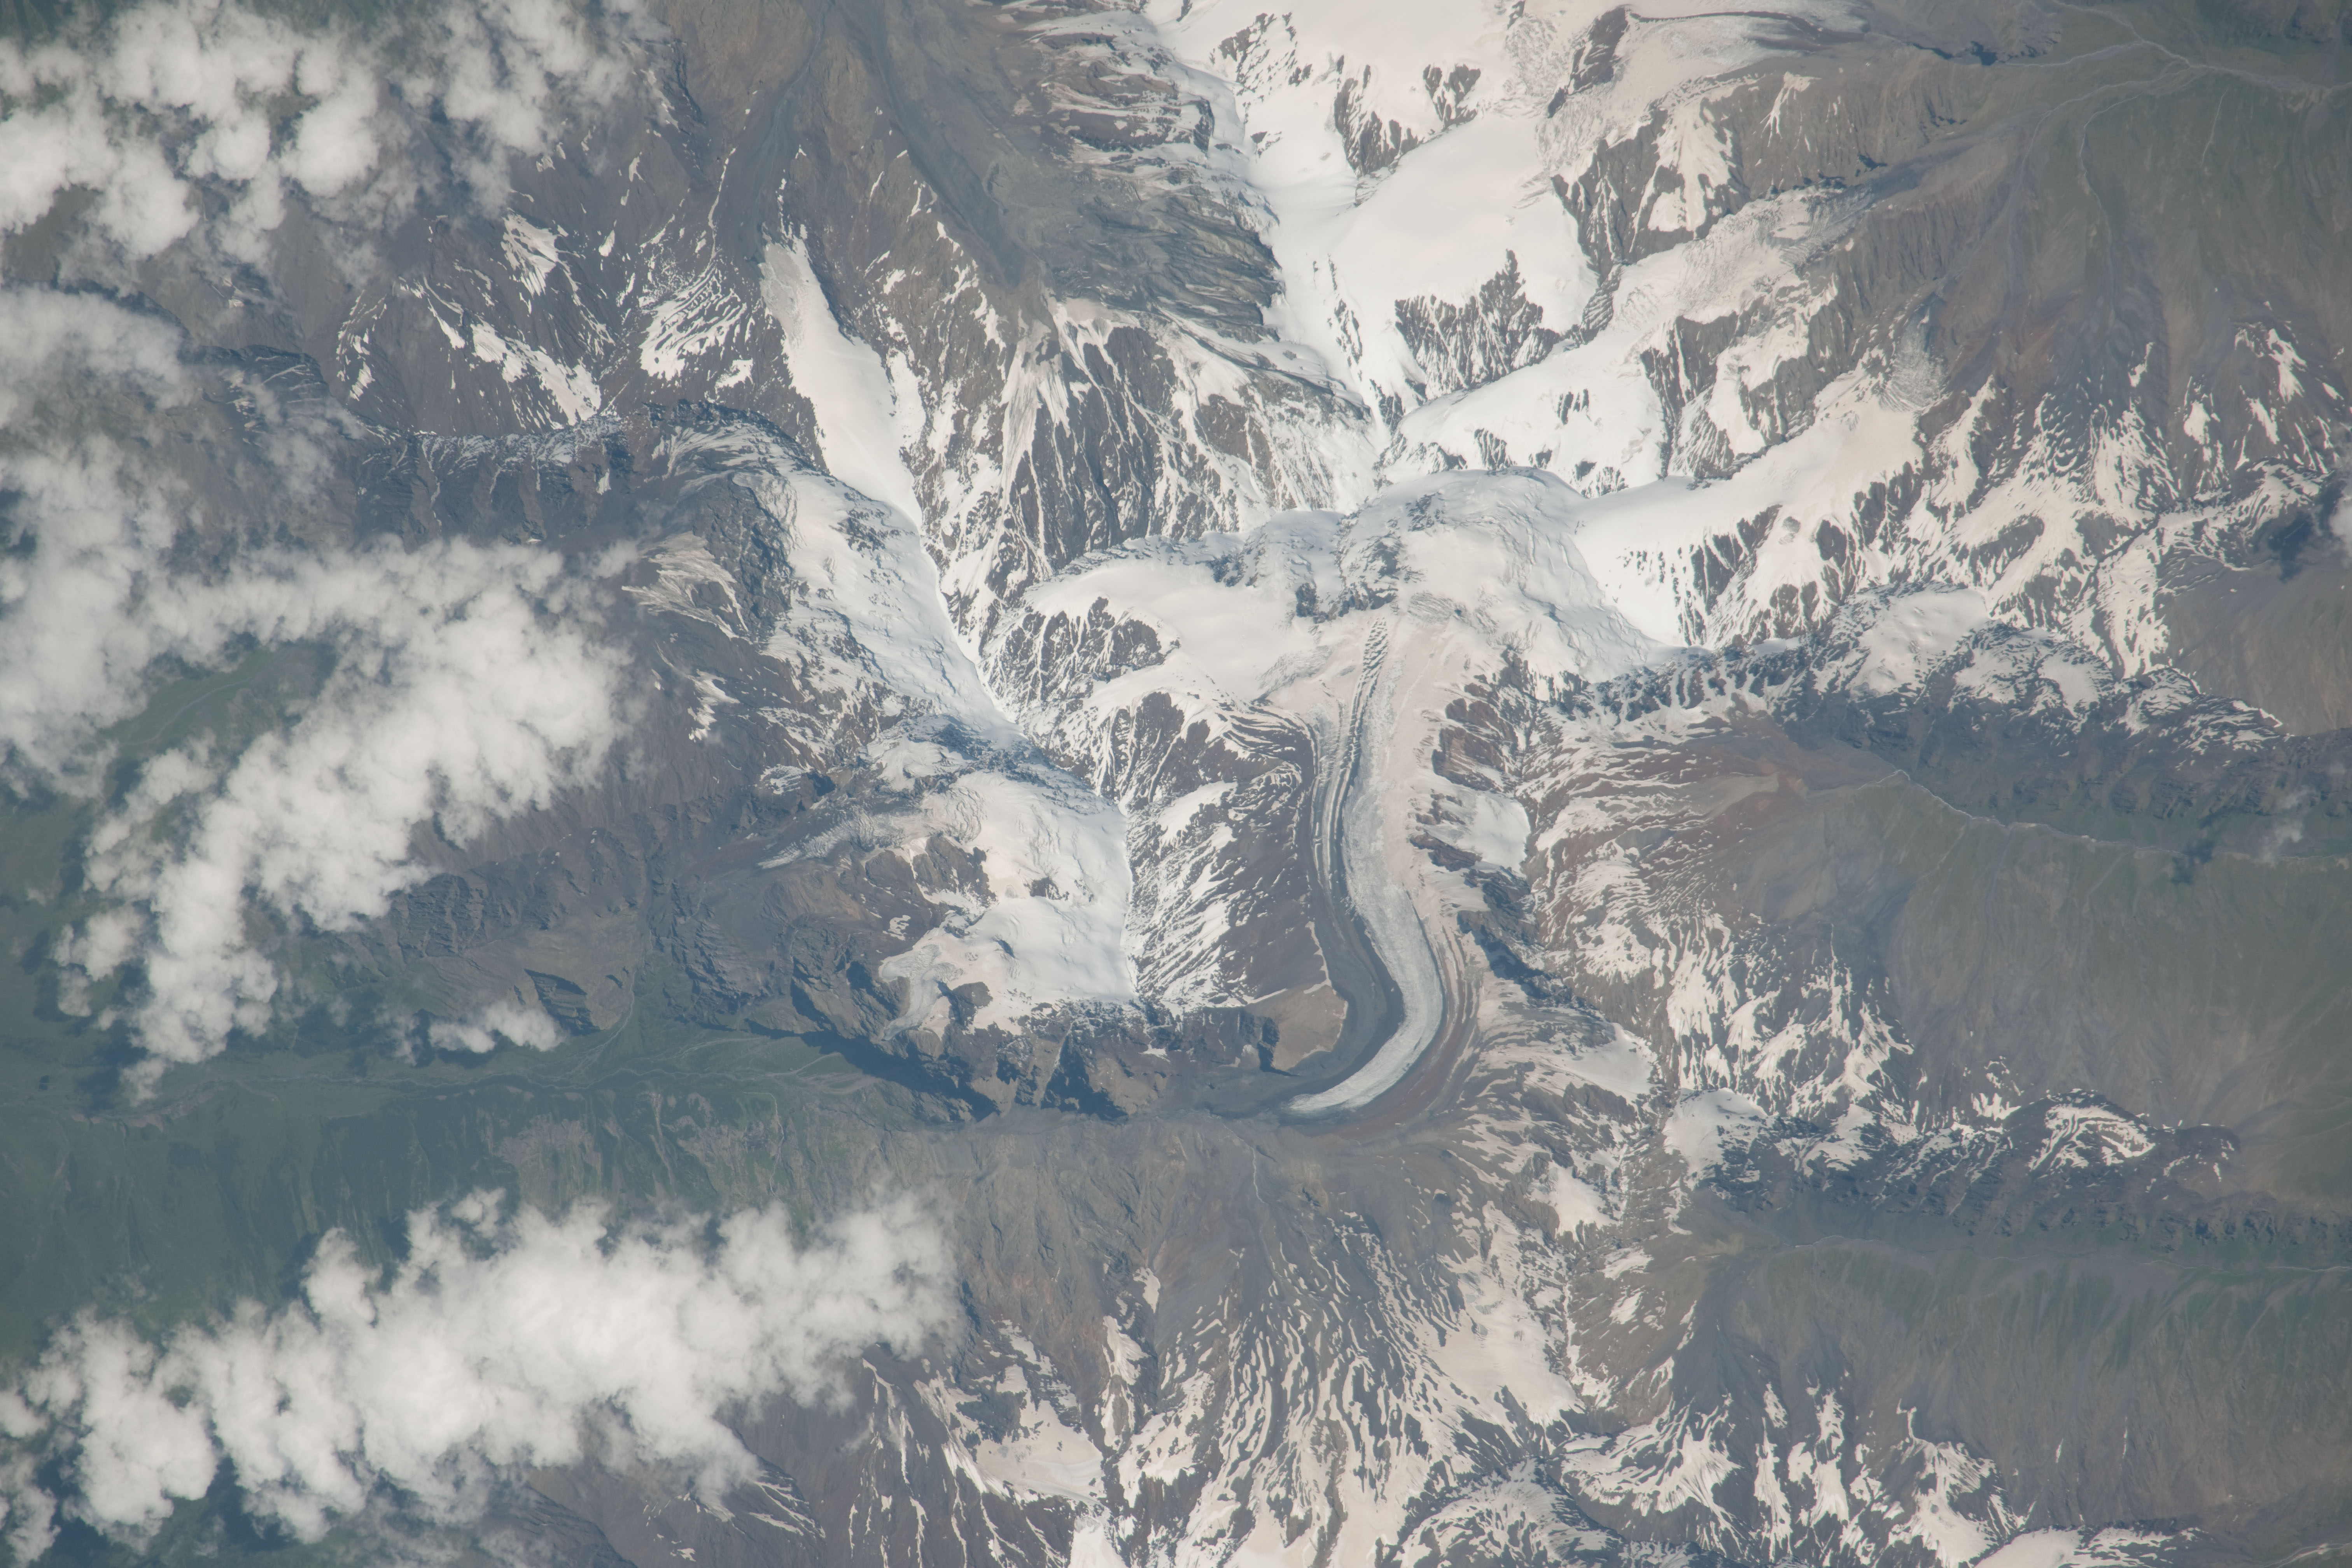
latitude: 42.7
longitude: 44.4
